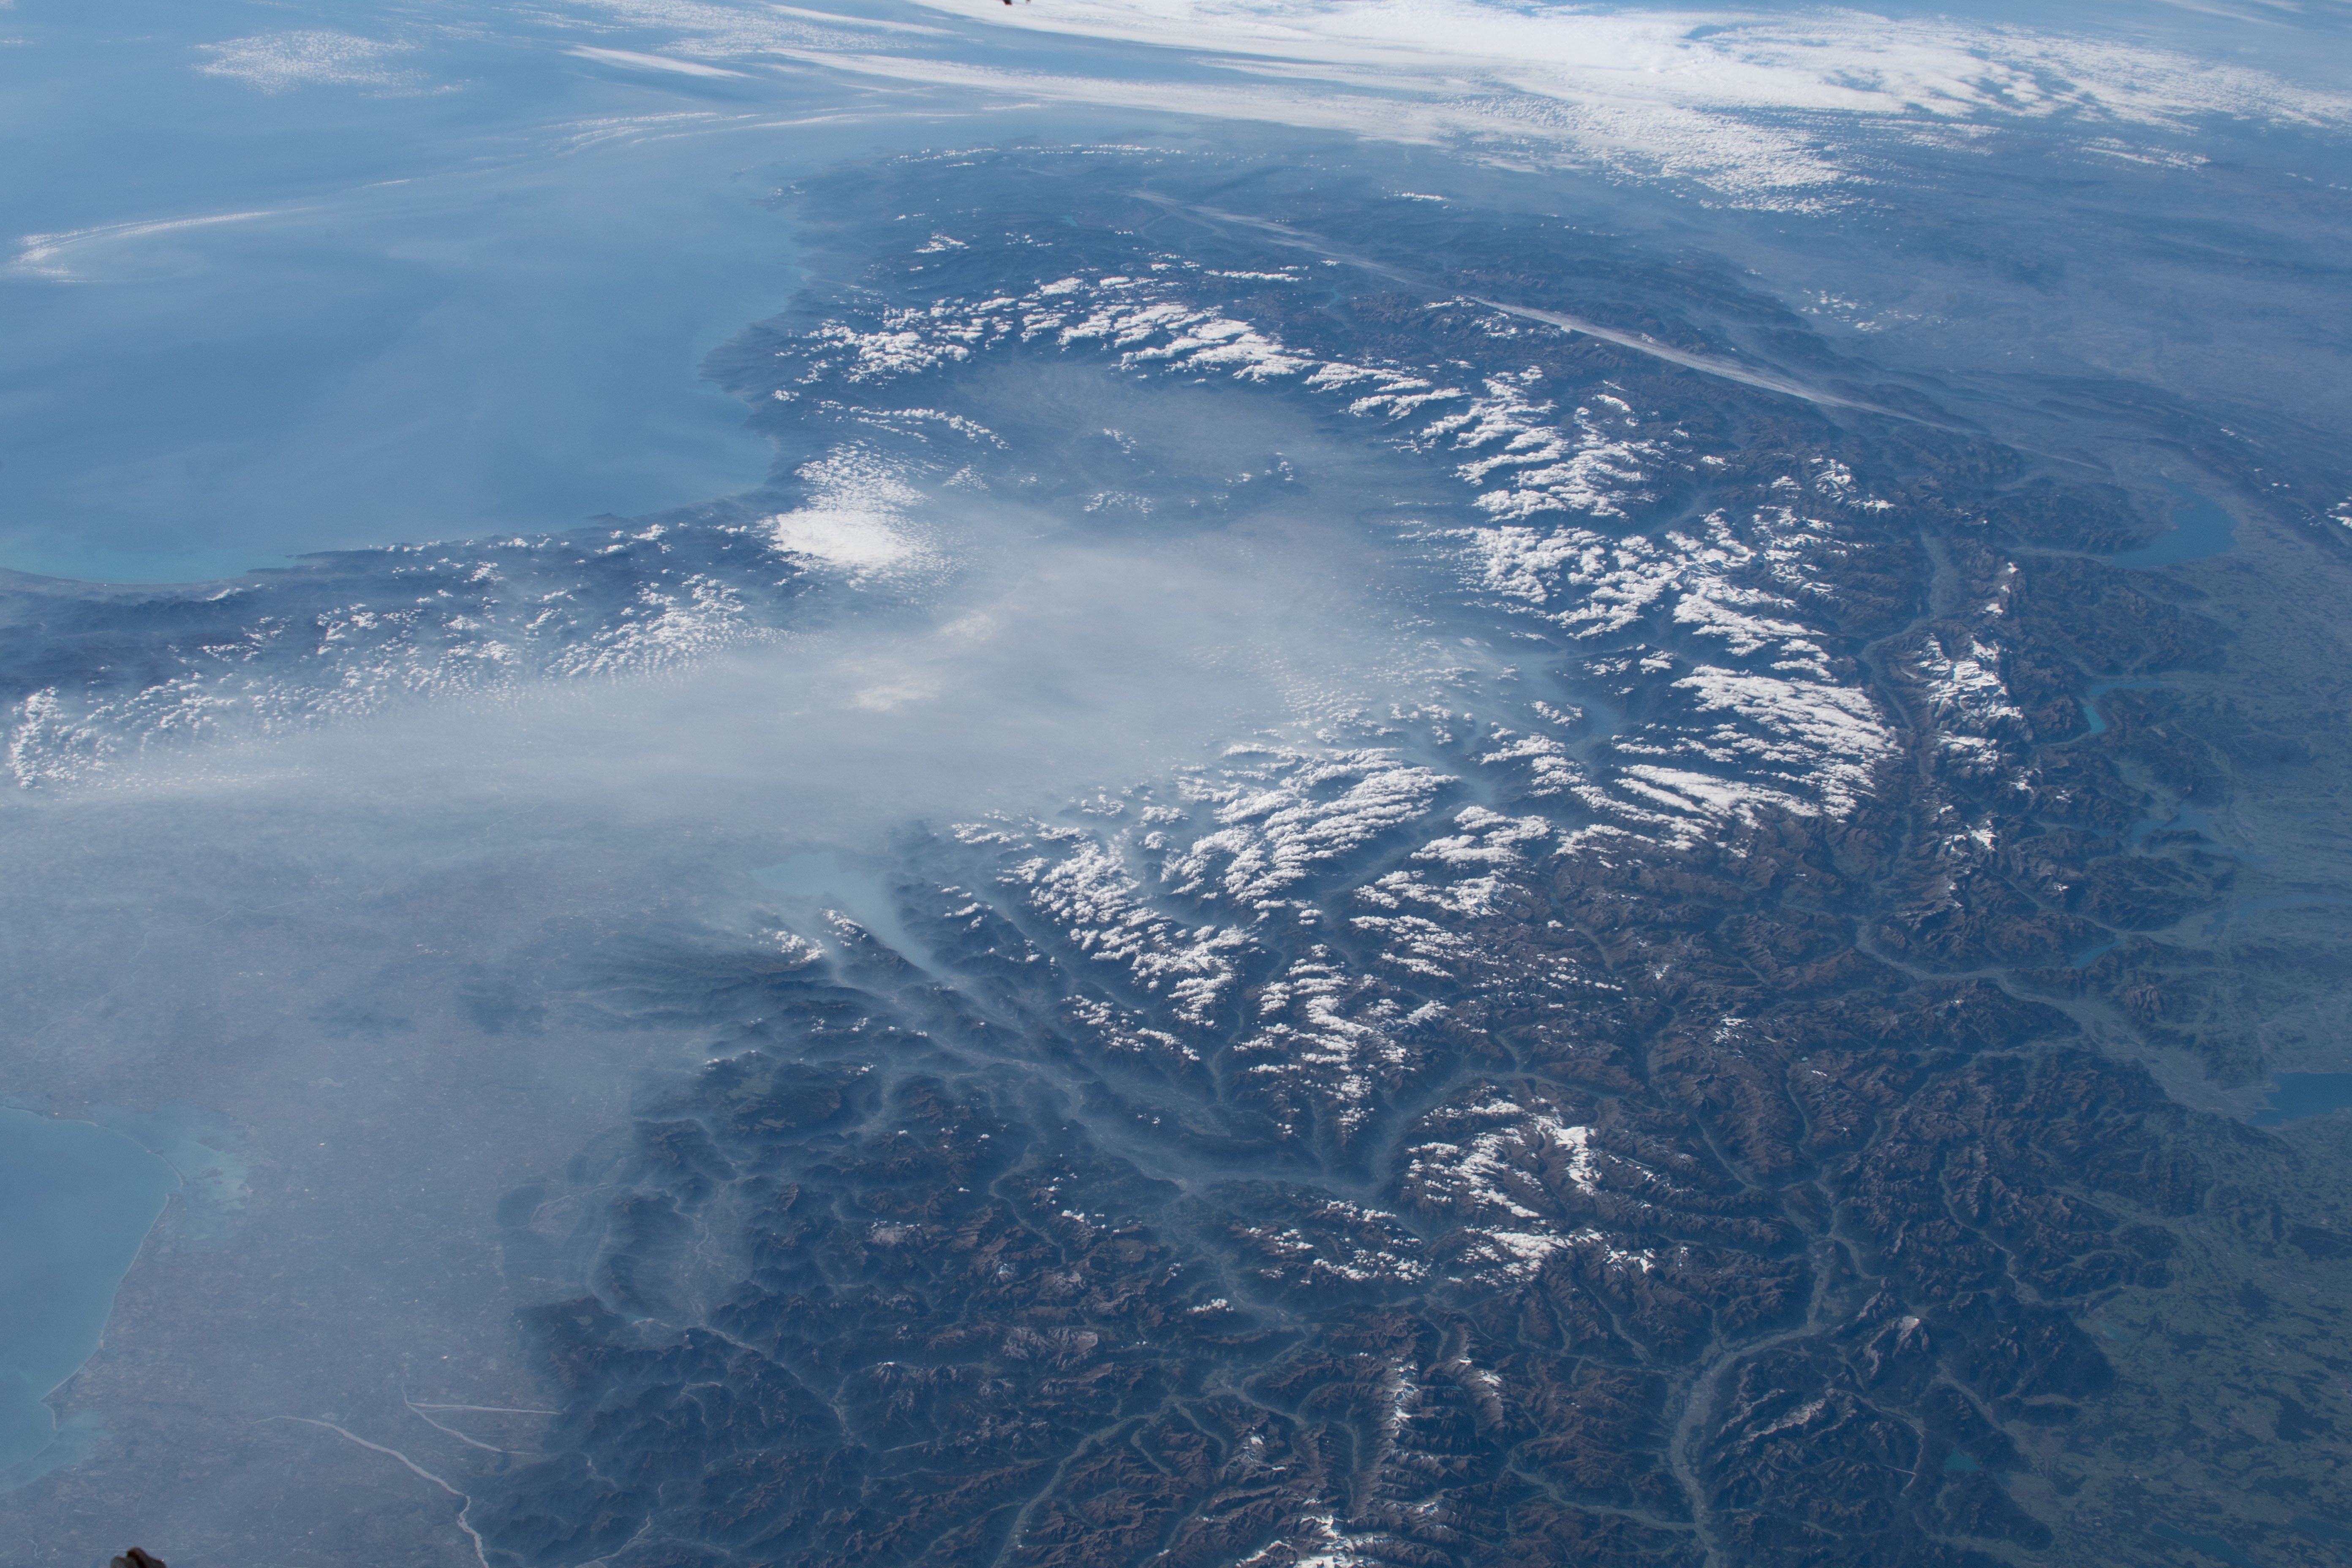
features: ALPS MOUNTAIN RANGE,ITALY,MEDITERRANEAN SEA,MTS.,TYRRHENIAN SEA
